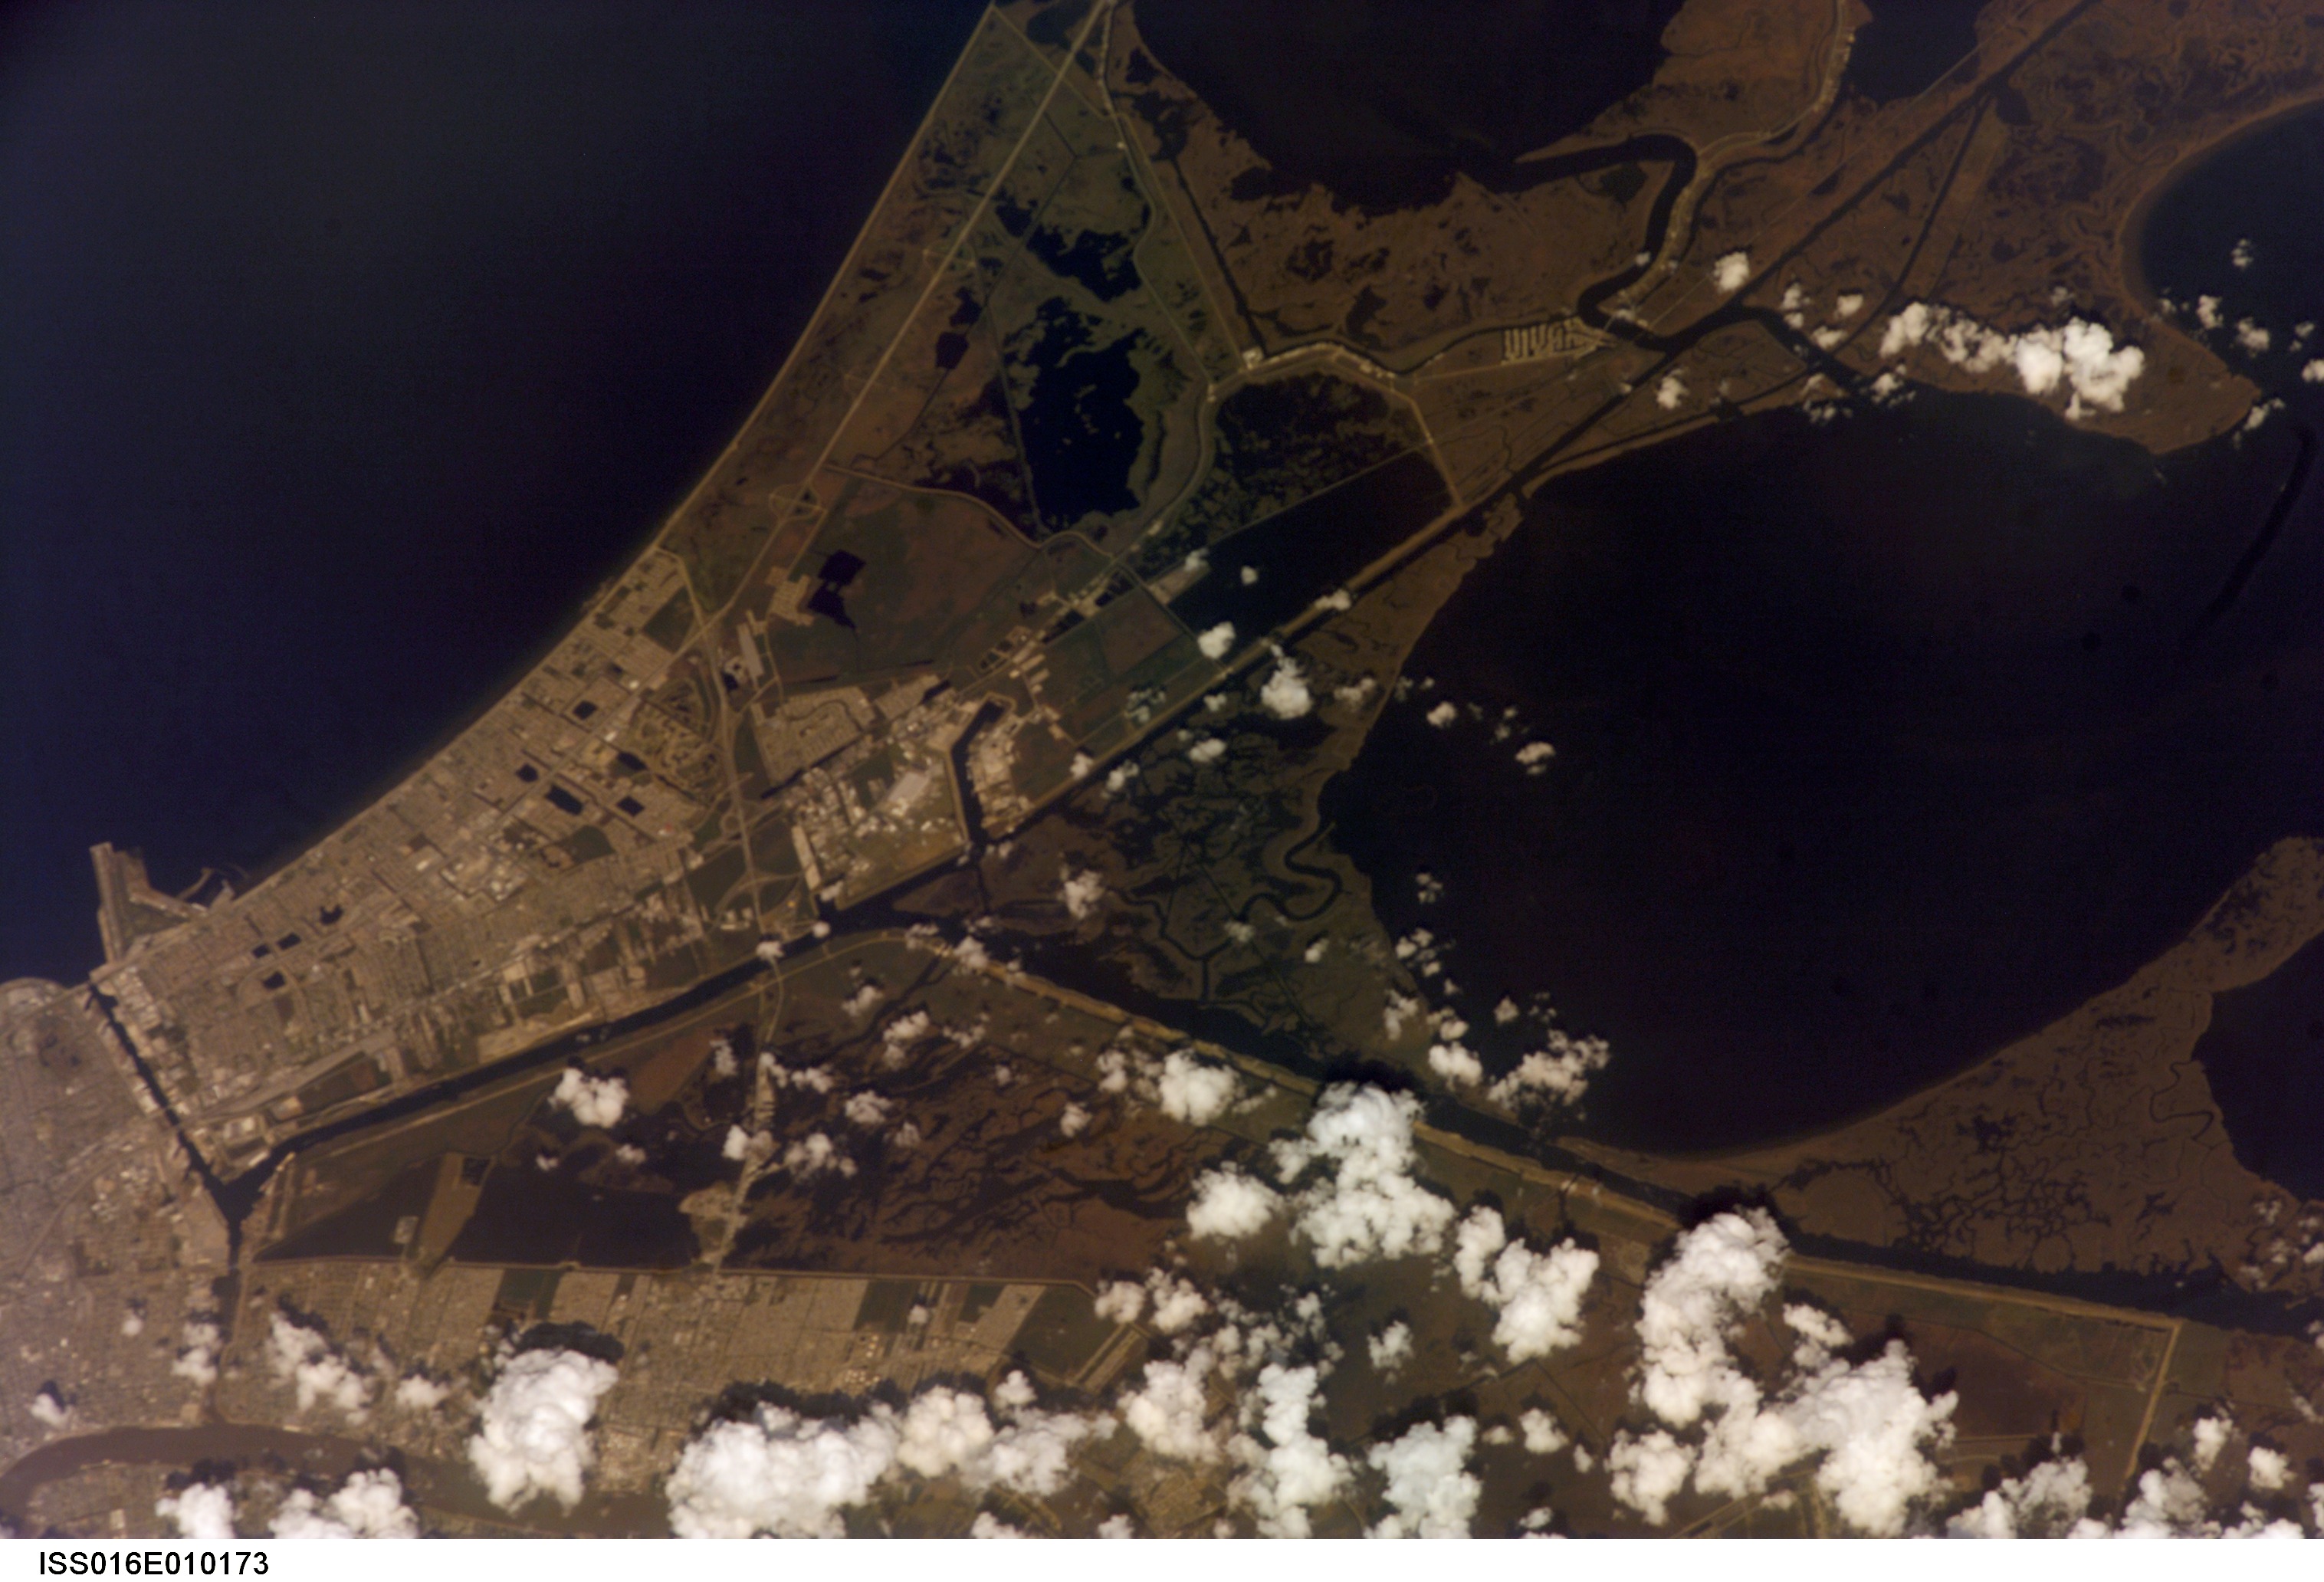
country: USA-LOUISIANA
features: INNER HARBOR NAV. CANAL, MICHOUD
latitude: 30.0
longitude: -89.9
